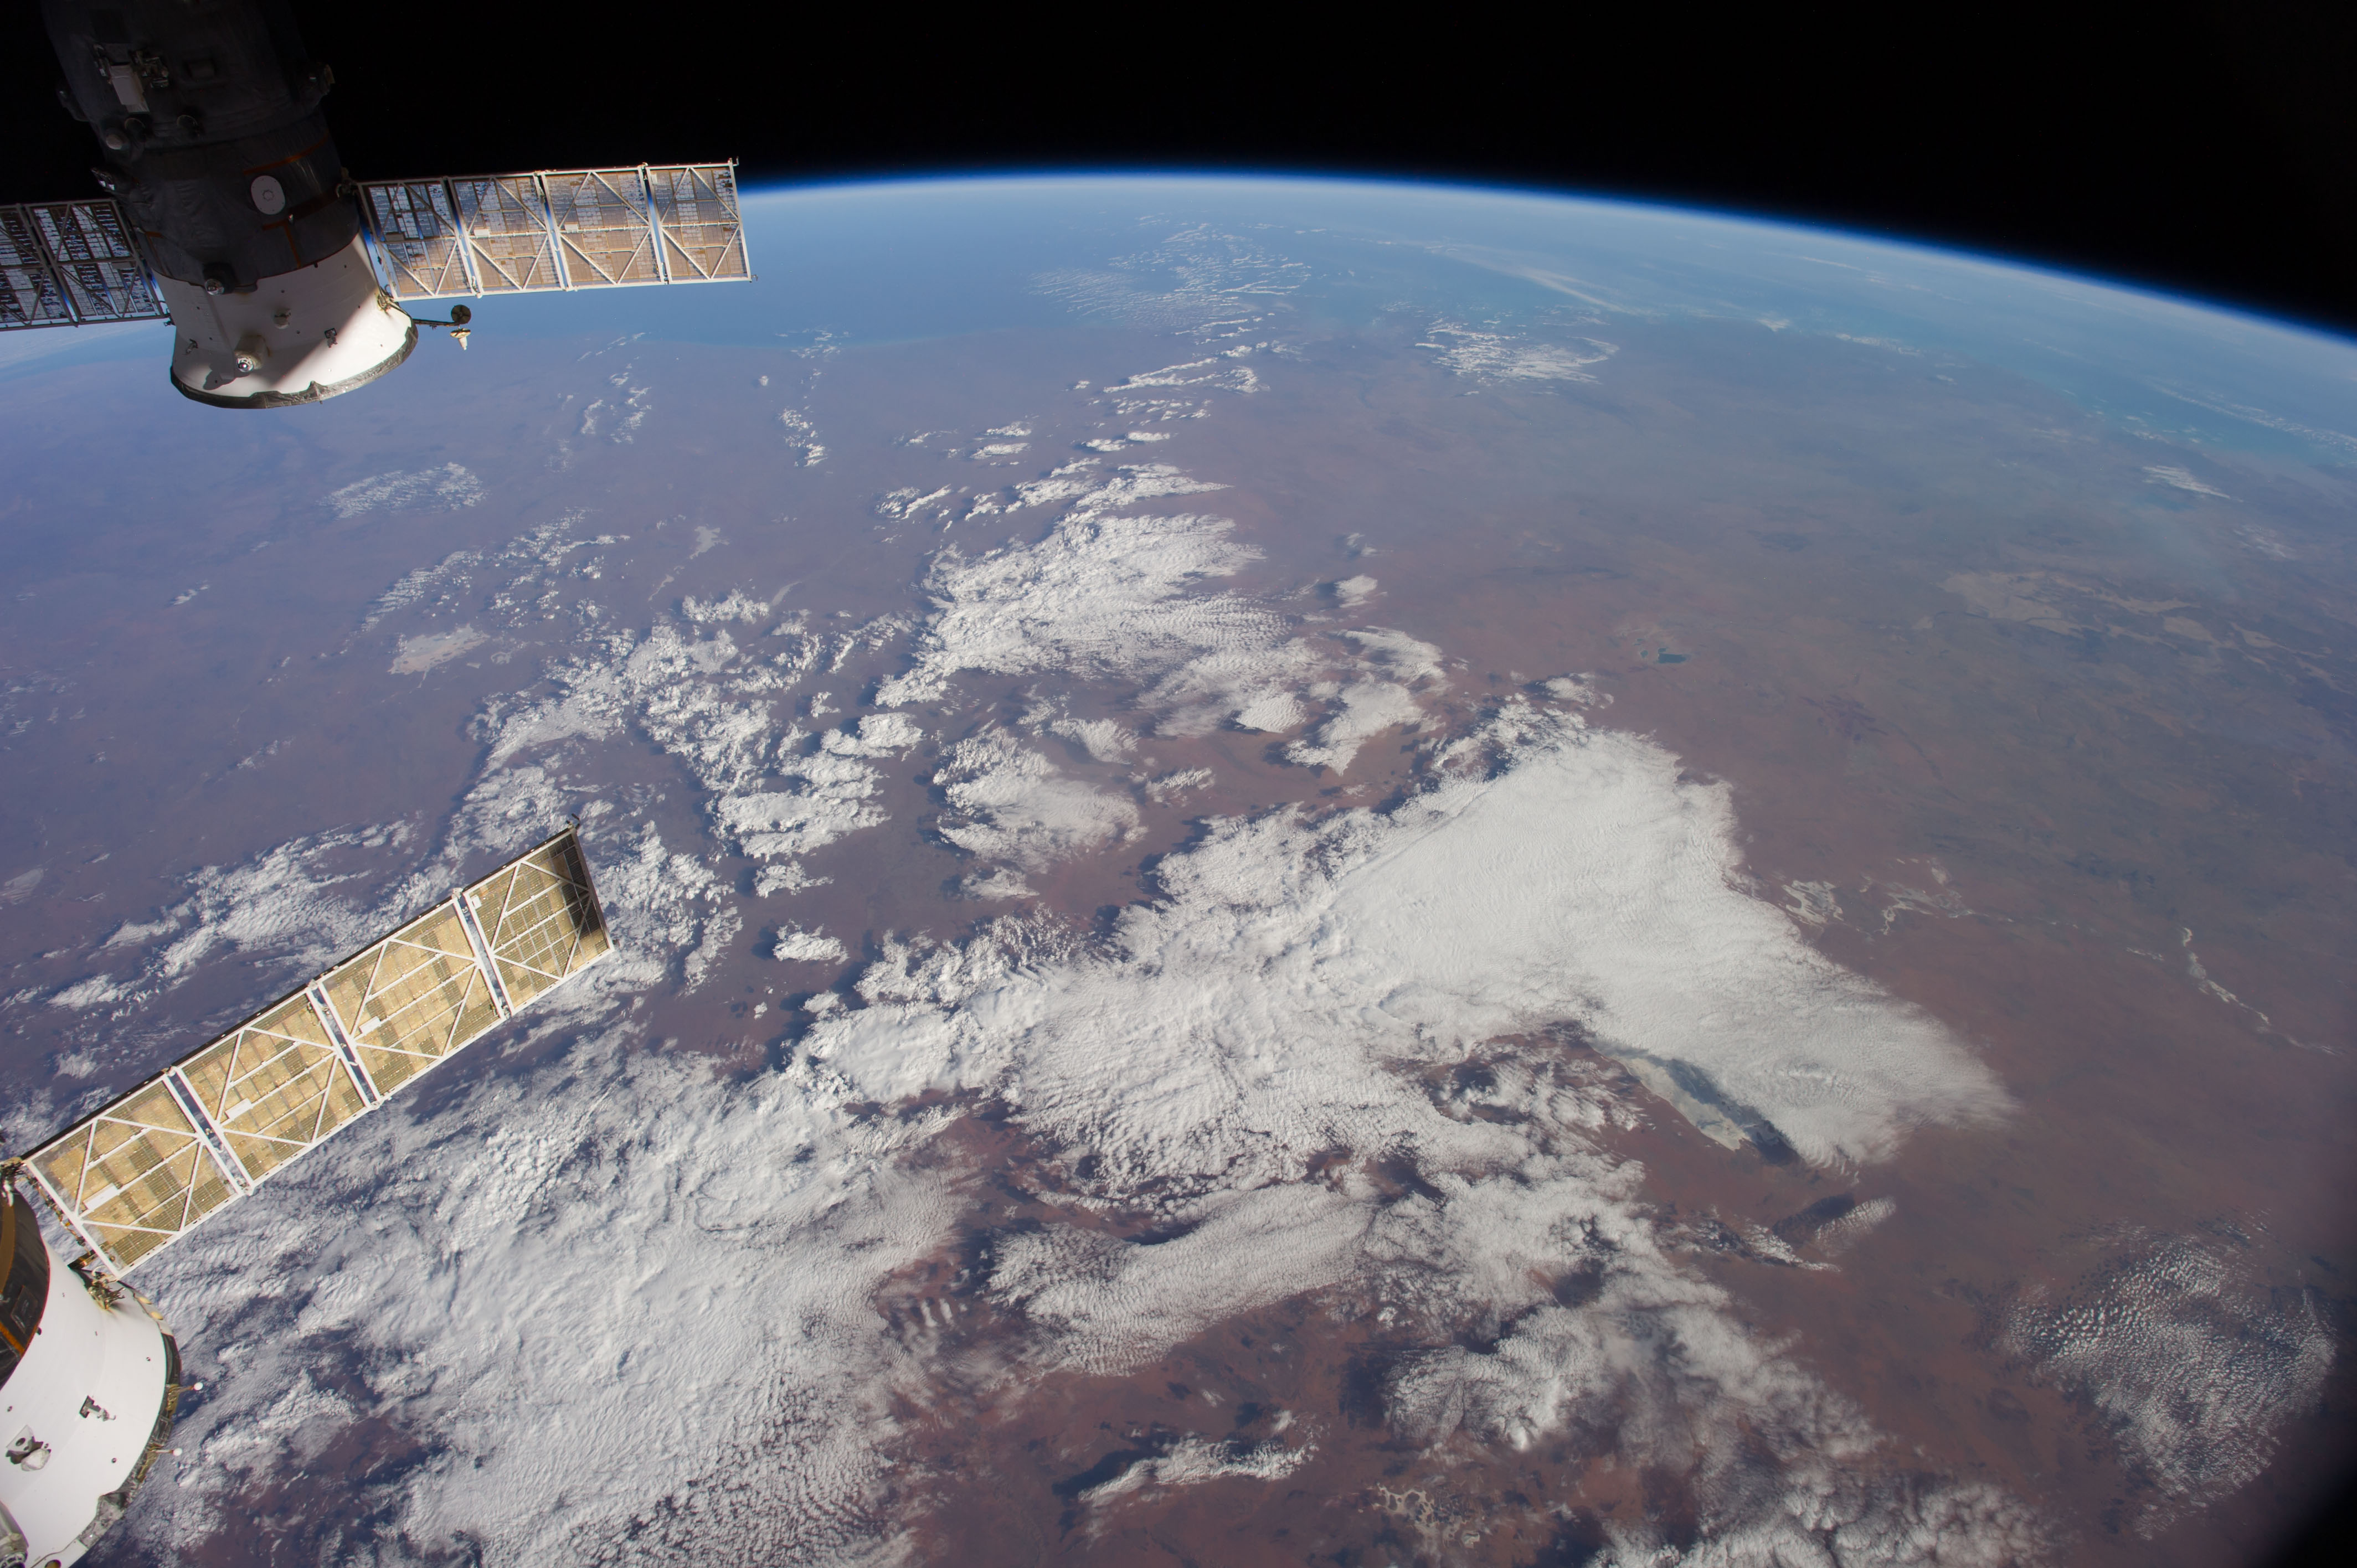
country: AUSTRALIA-WA
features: INDIAN O., L. GREGORY, L. MACKAY, GREAT SANDY DES., ATMOSPHERIC LIMB
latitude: -22.5
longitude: 126.0
